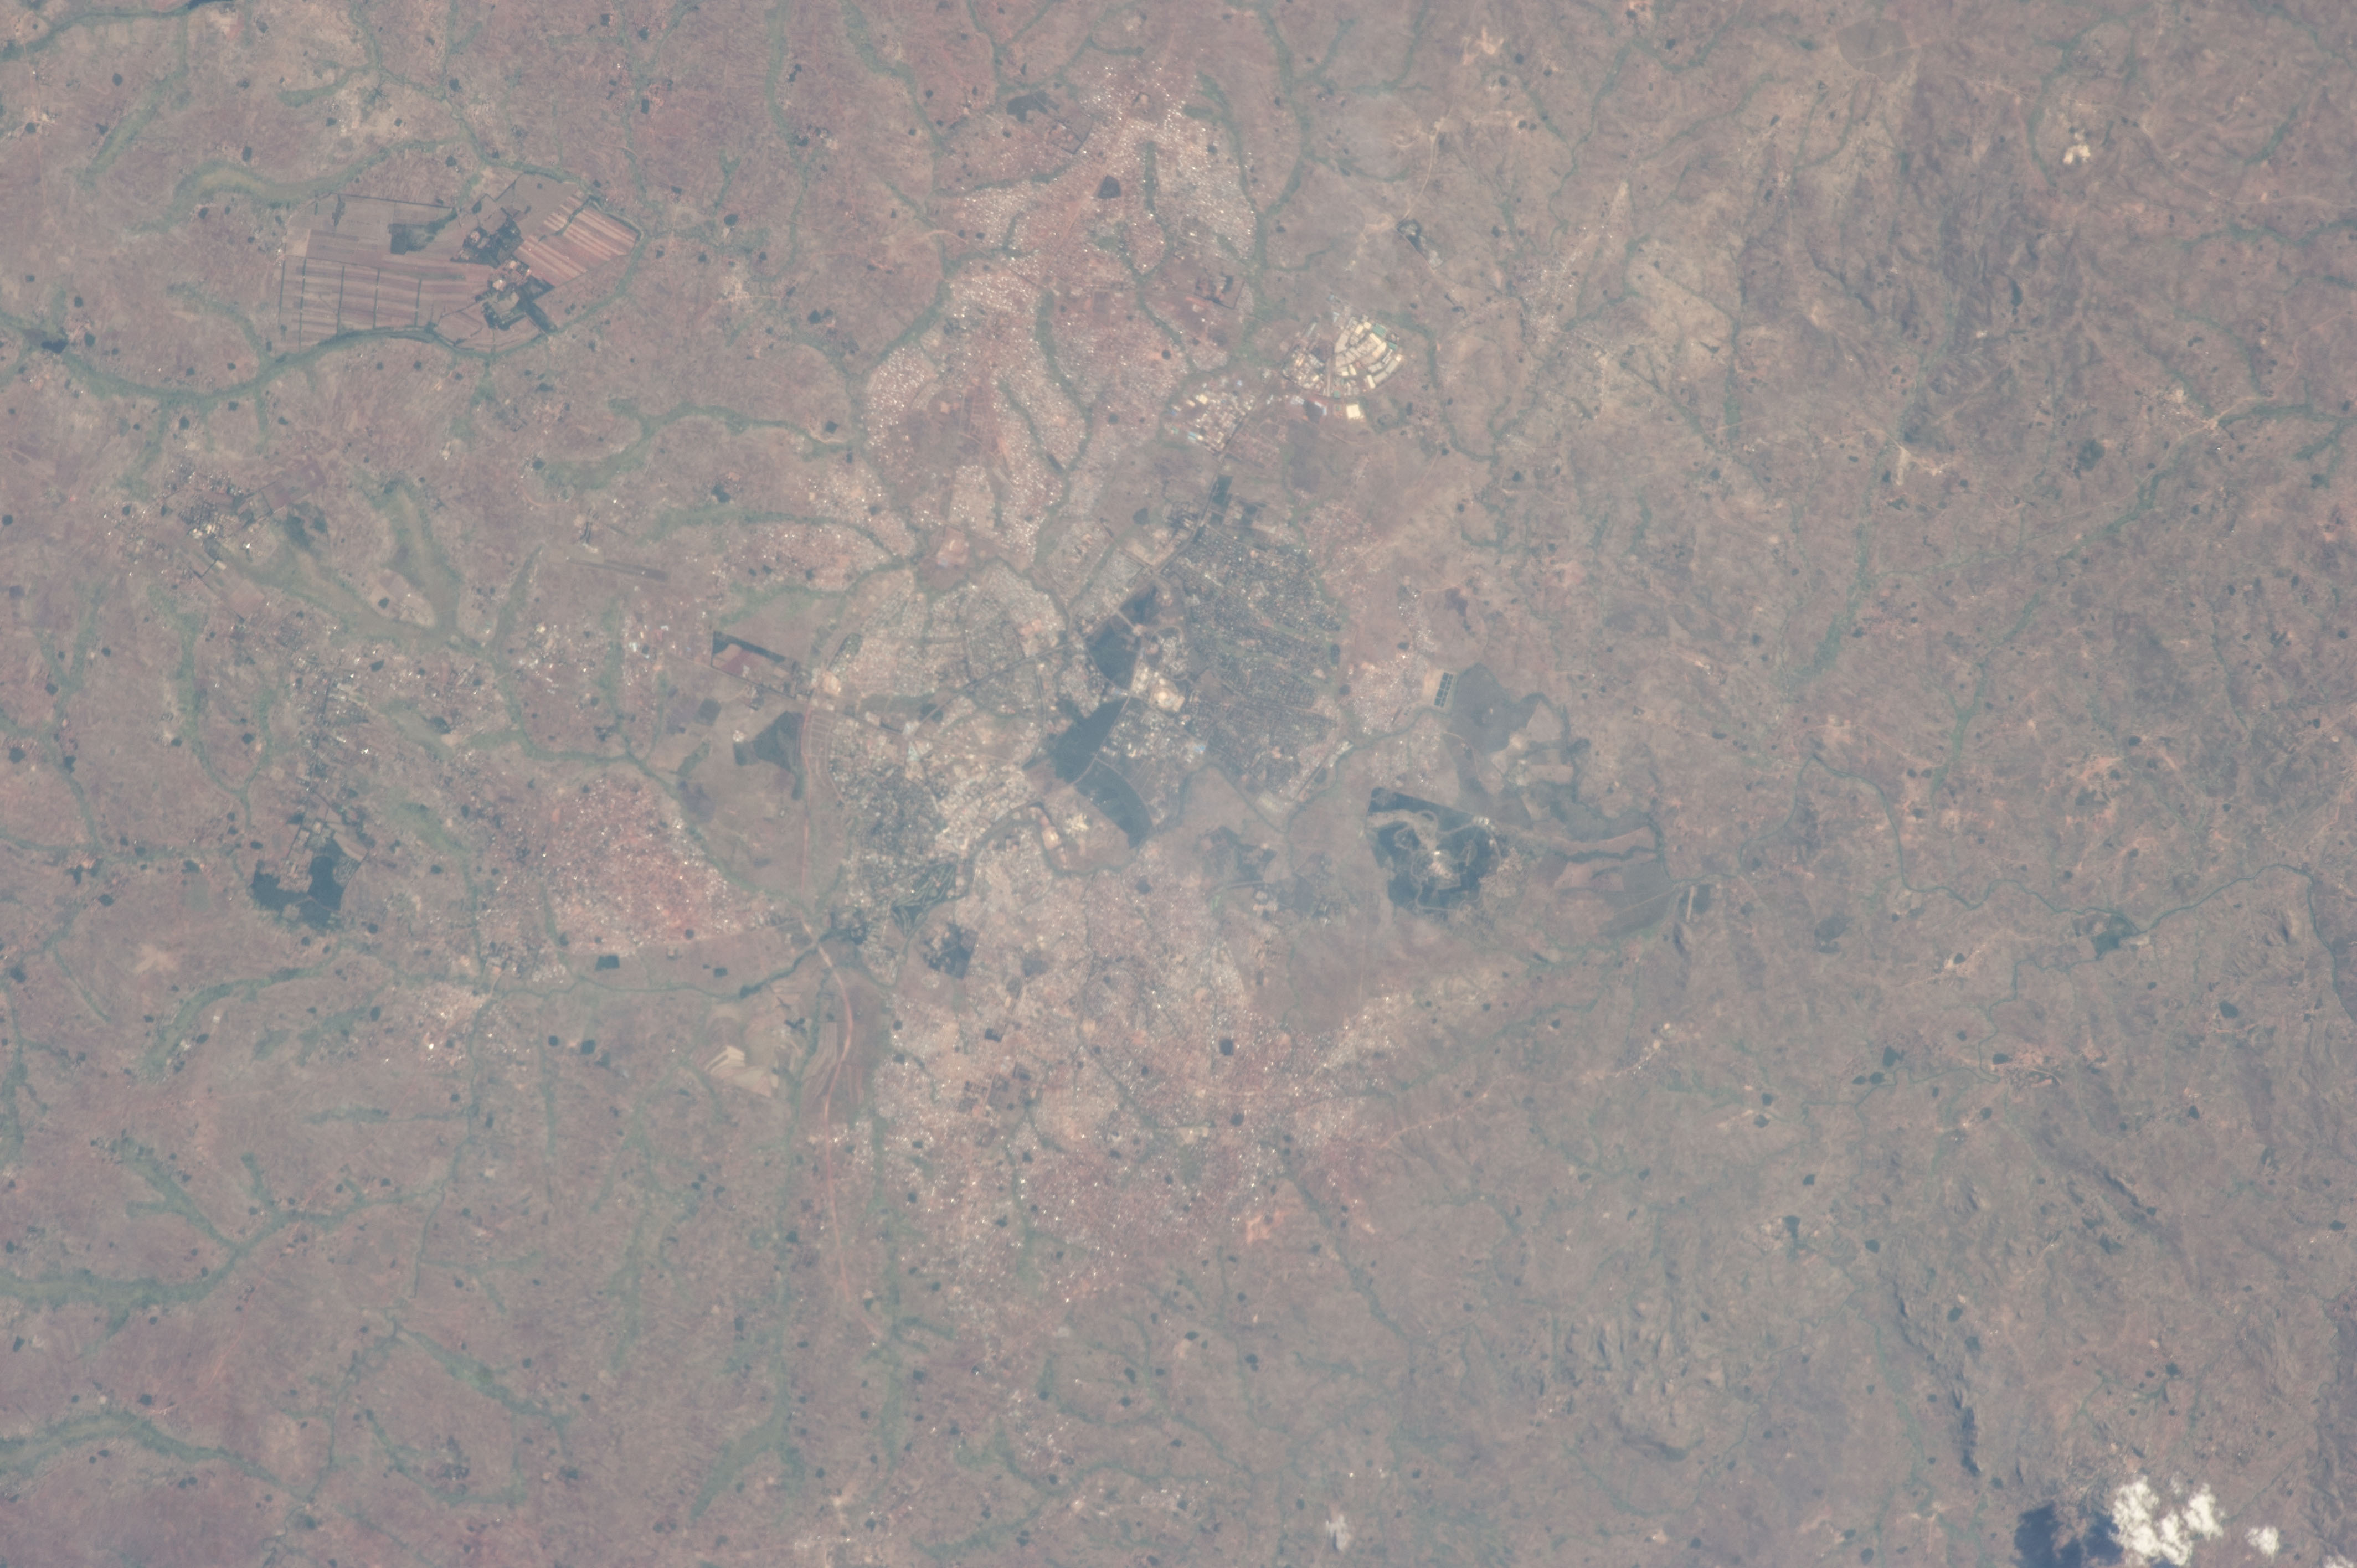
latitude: -14.0
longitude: 33.8
